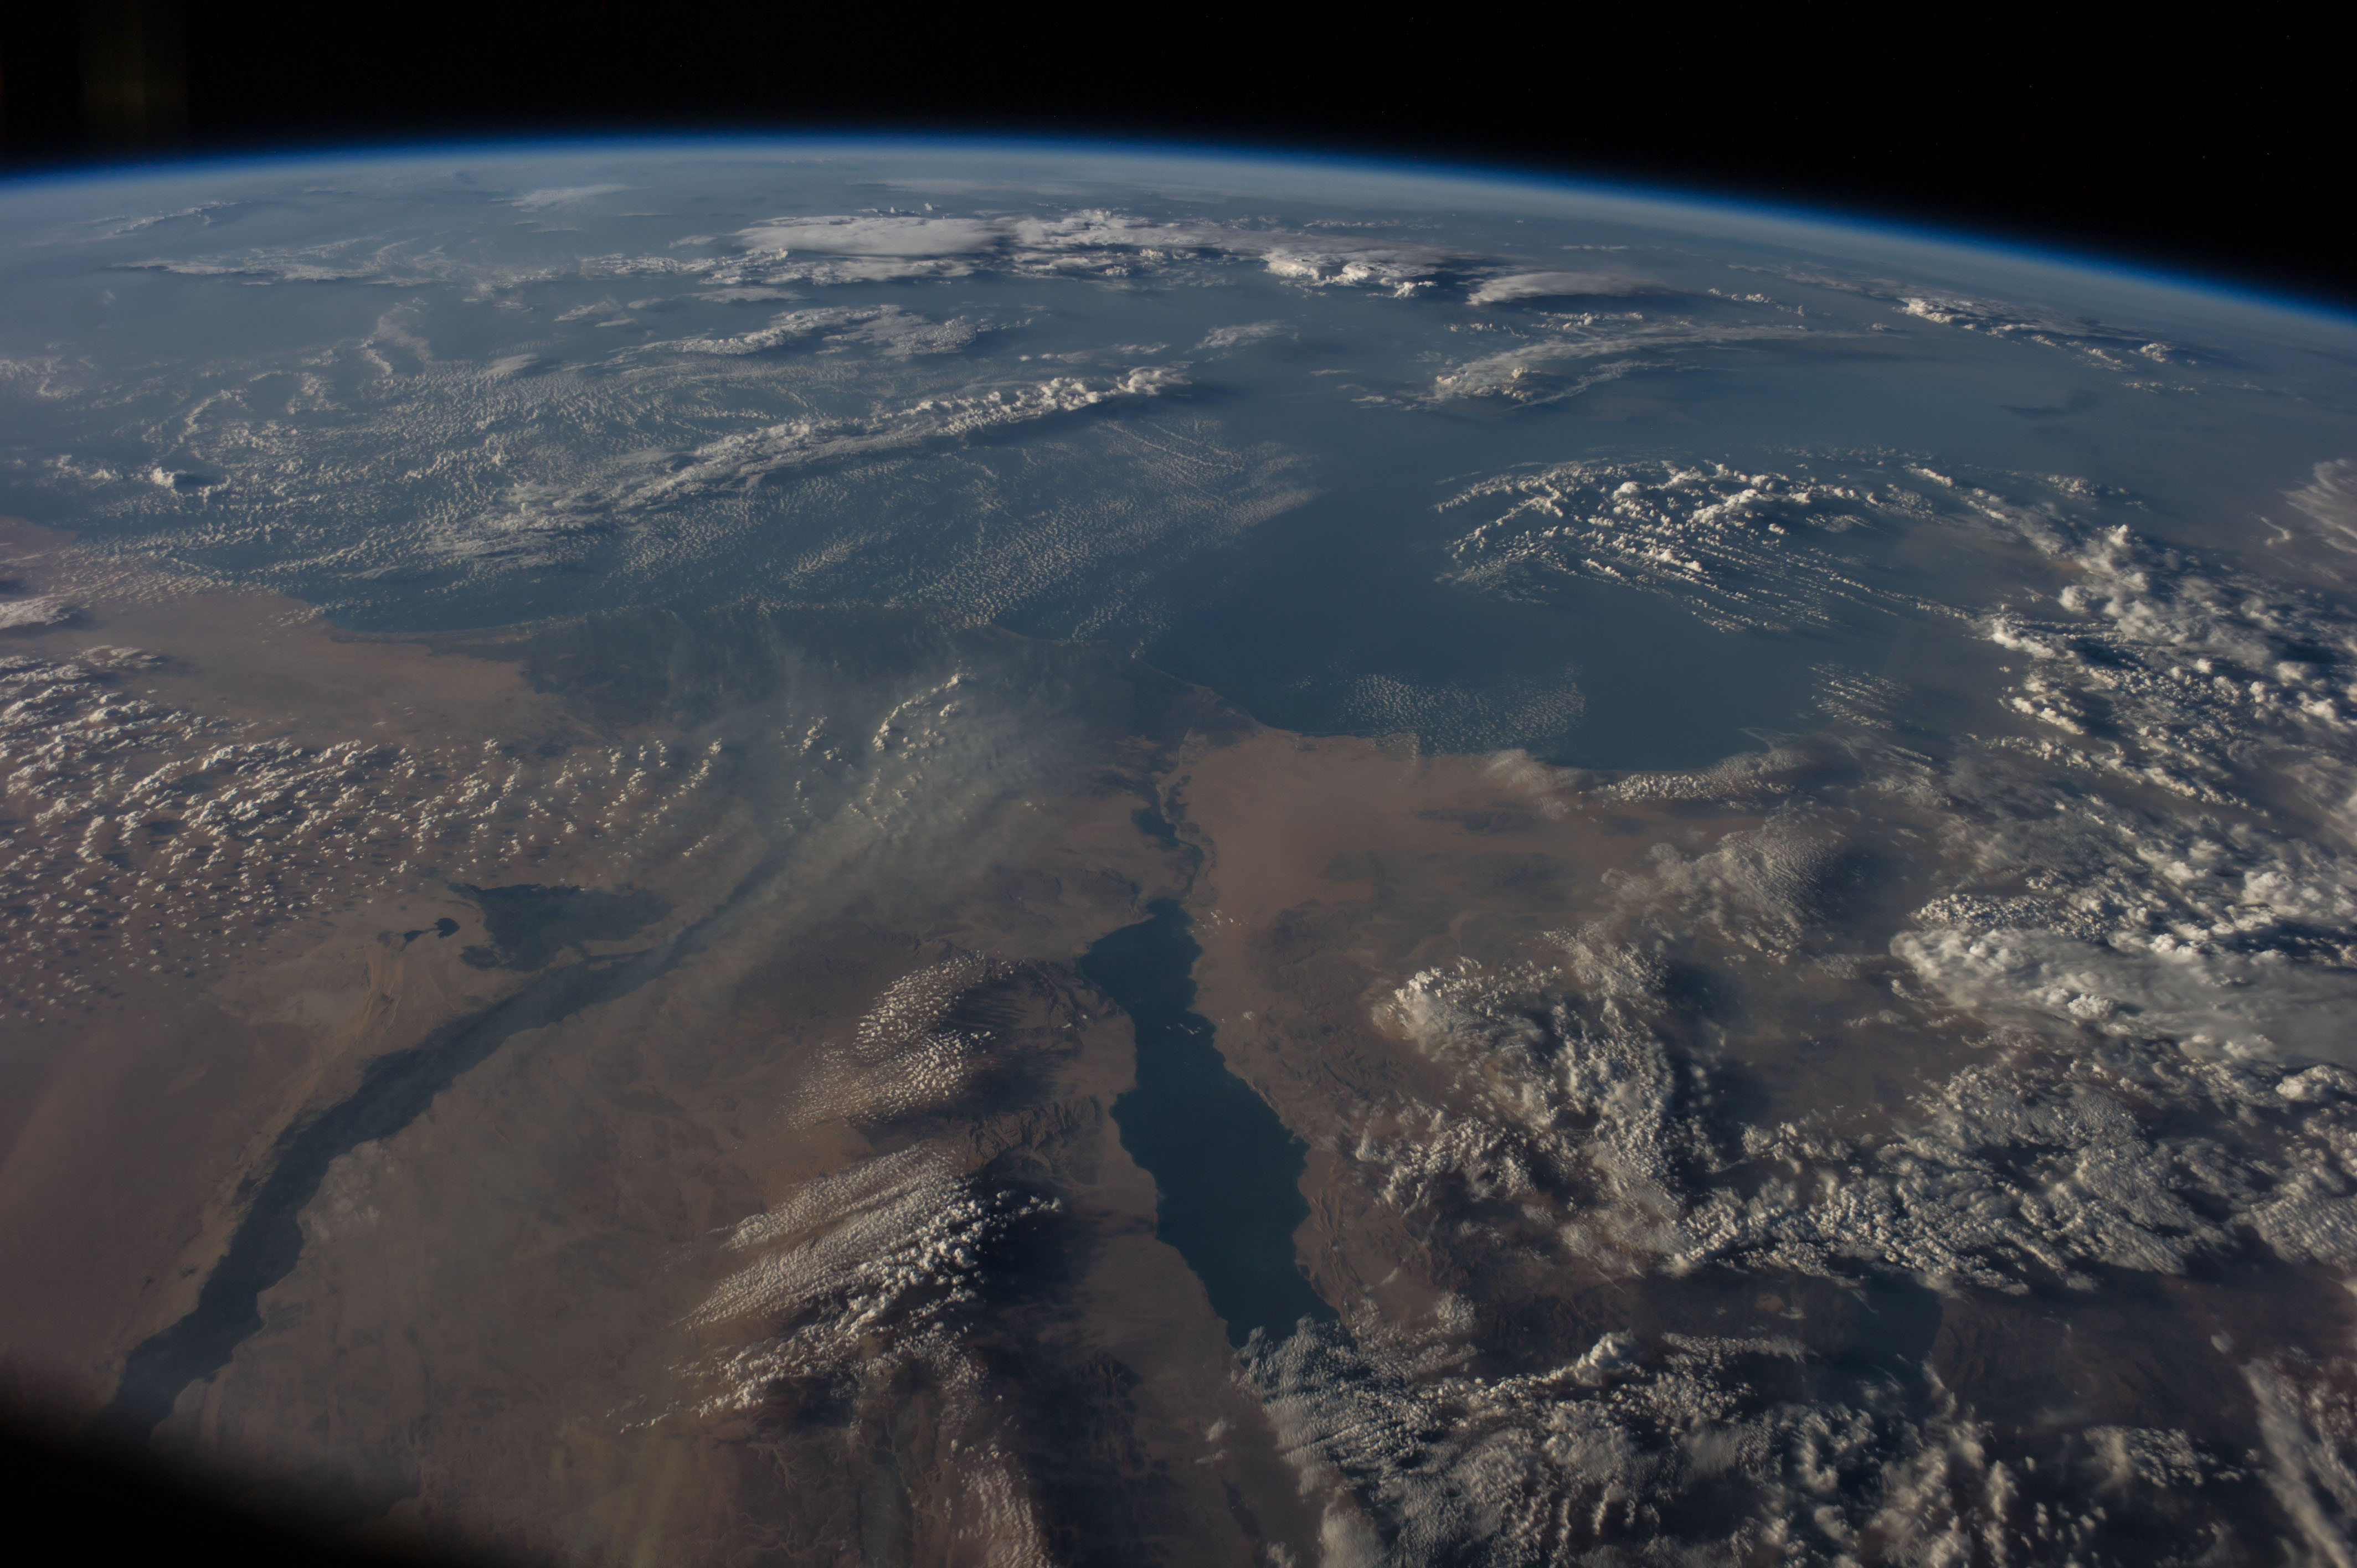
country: EGYPT
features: NILE R. V., NILE DELTA, G. OF SUEZ, MEDITERRANEAN S., EASTERN DES., FAIYUM OASIS, ATMOSPHERIC LIMB
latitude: 30.0
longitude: 32.5
